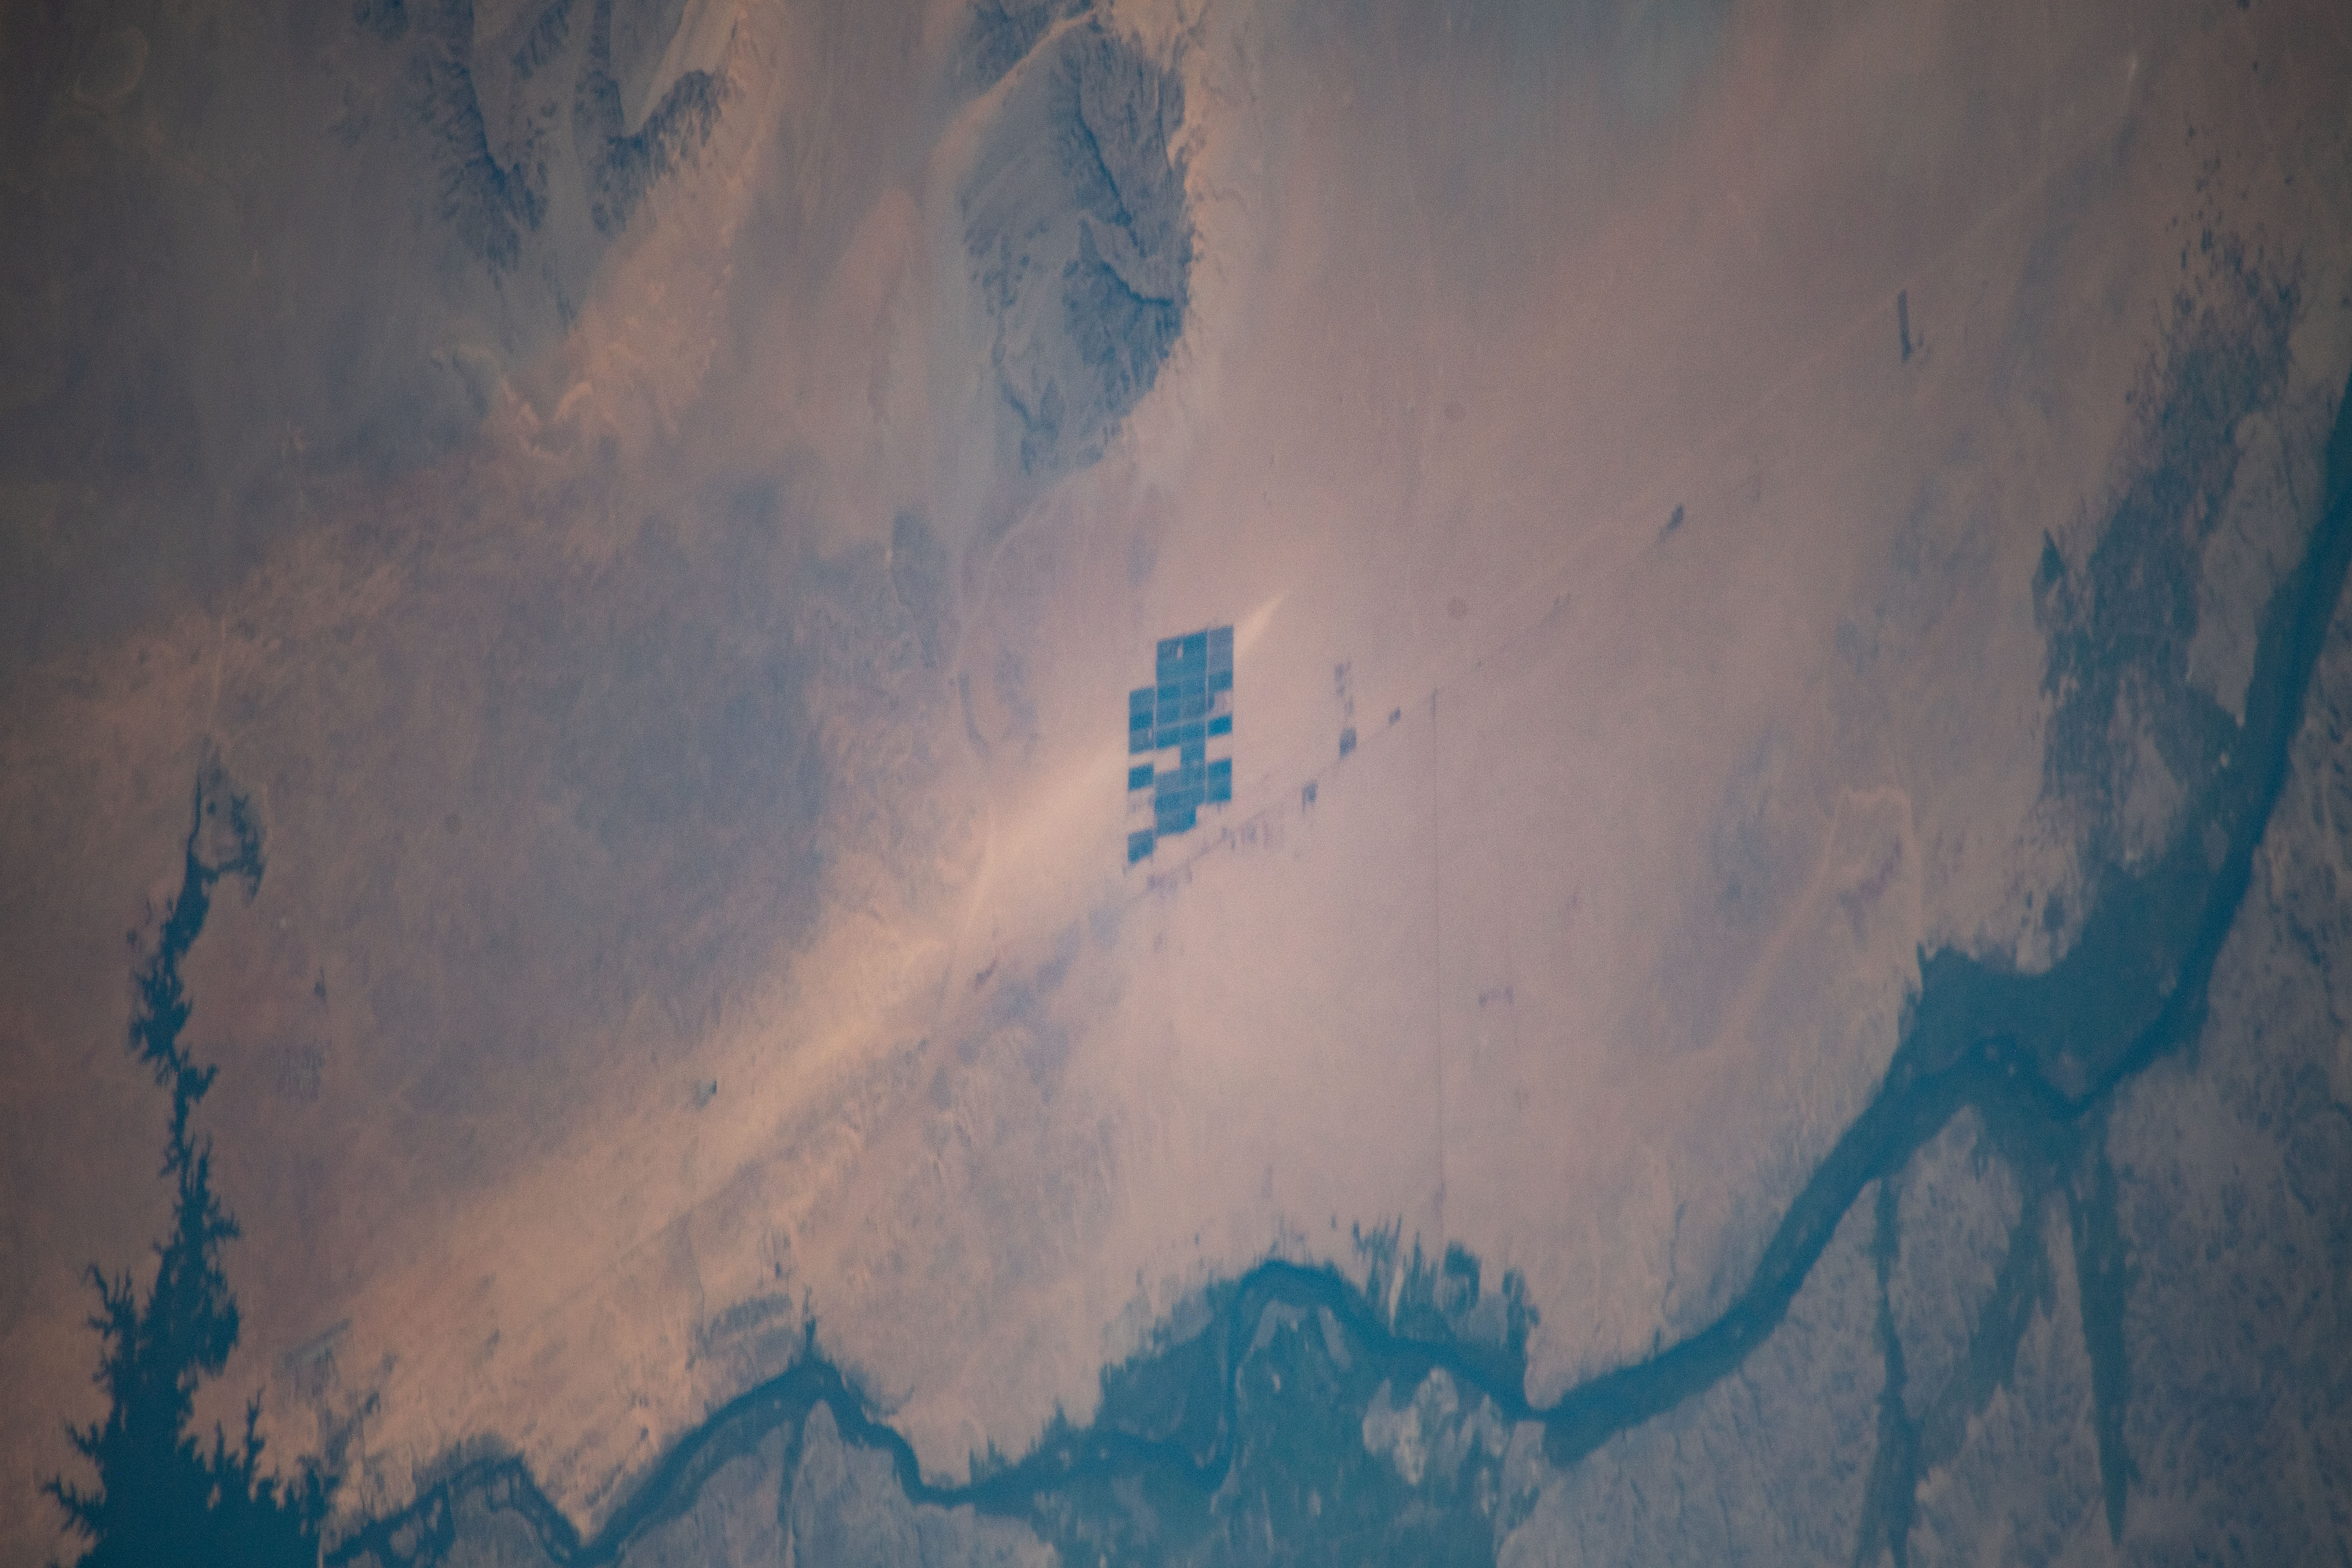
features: NILE R.,EGYPT,DES.,EDFU,AL KAJUJ,MUNIHAH,DARAW,NAGAA HASSANEIN
